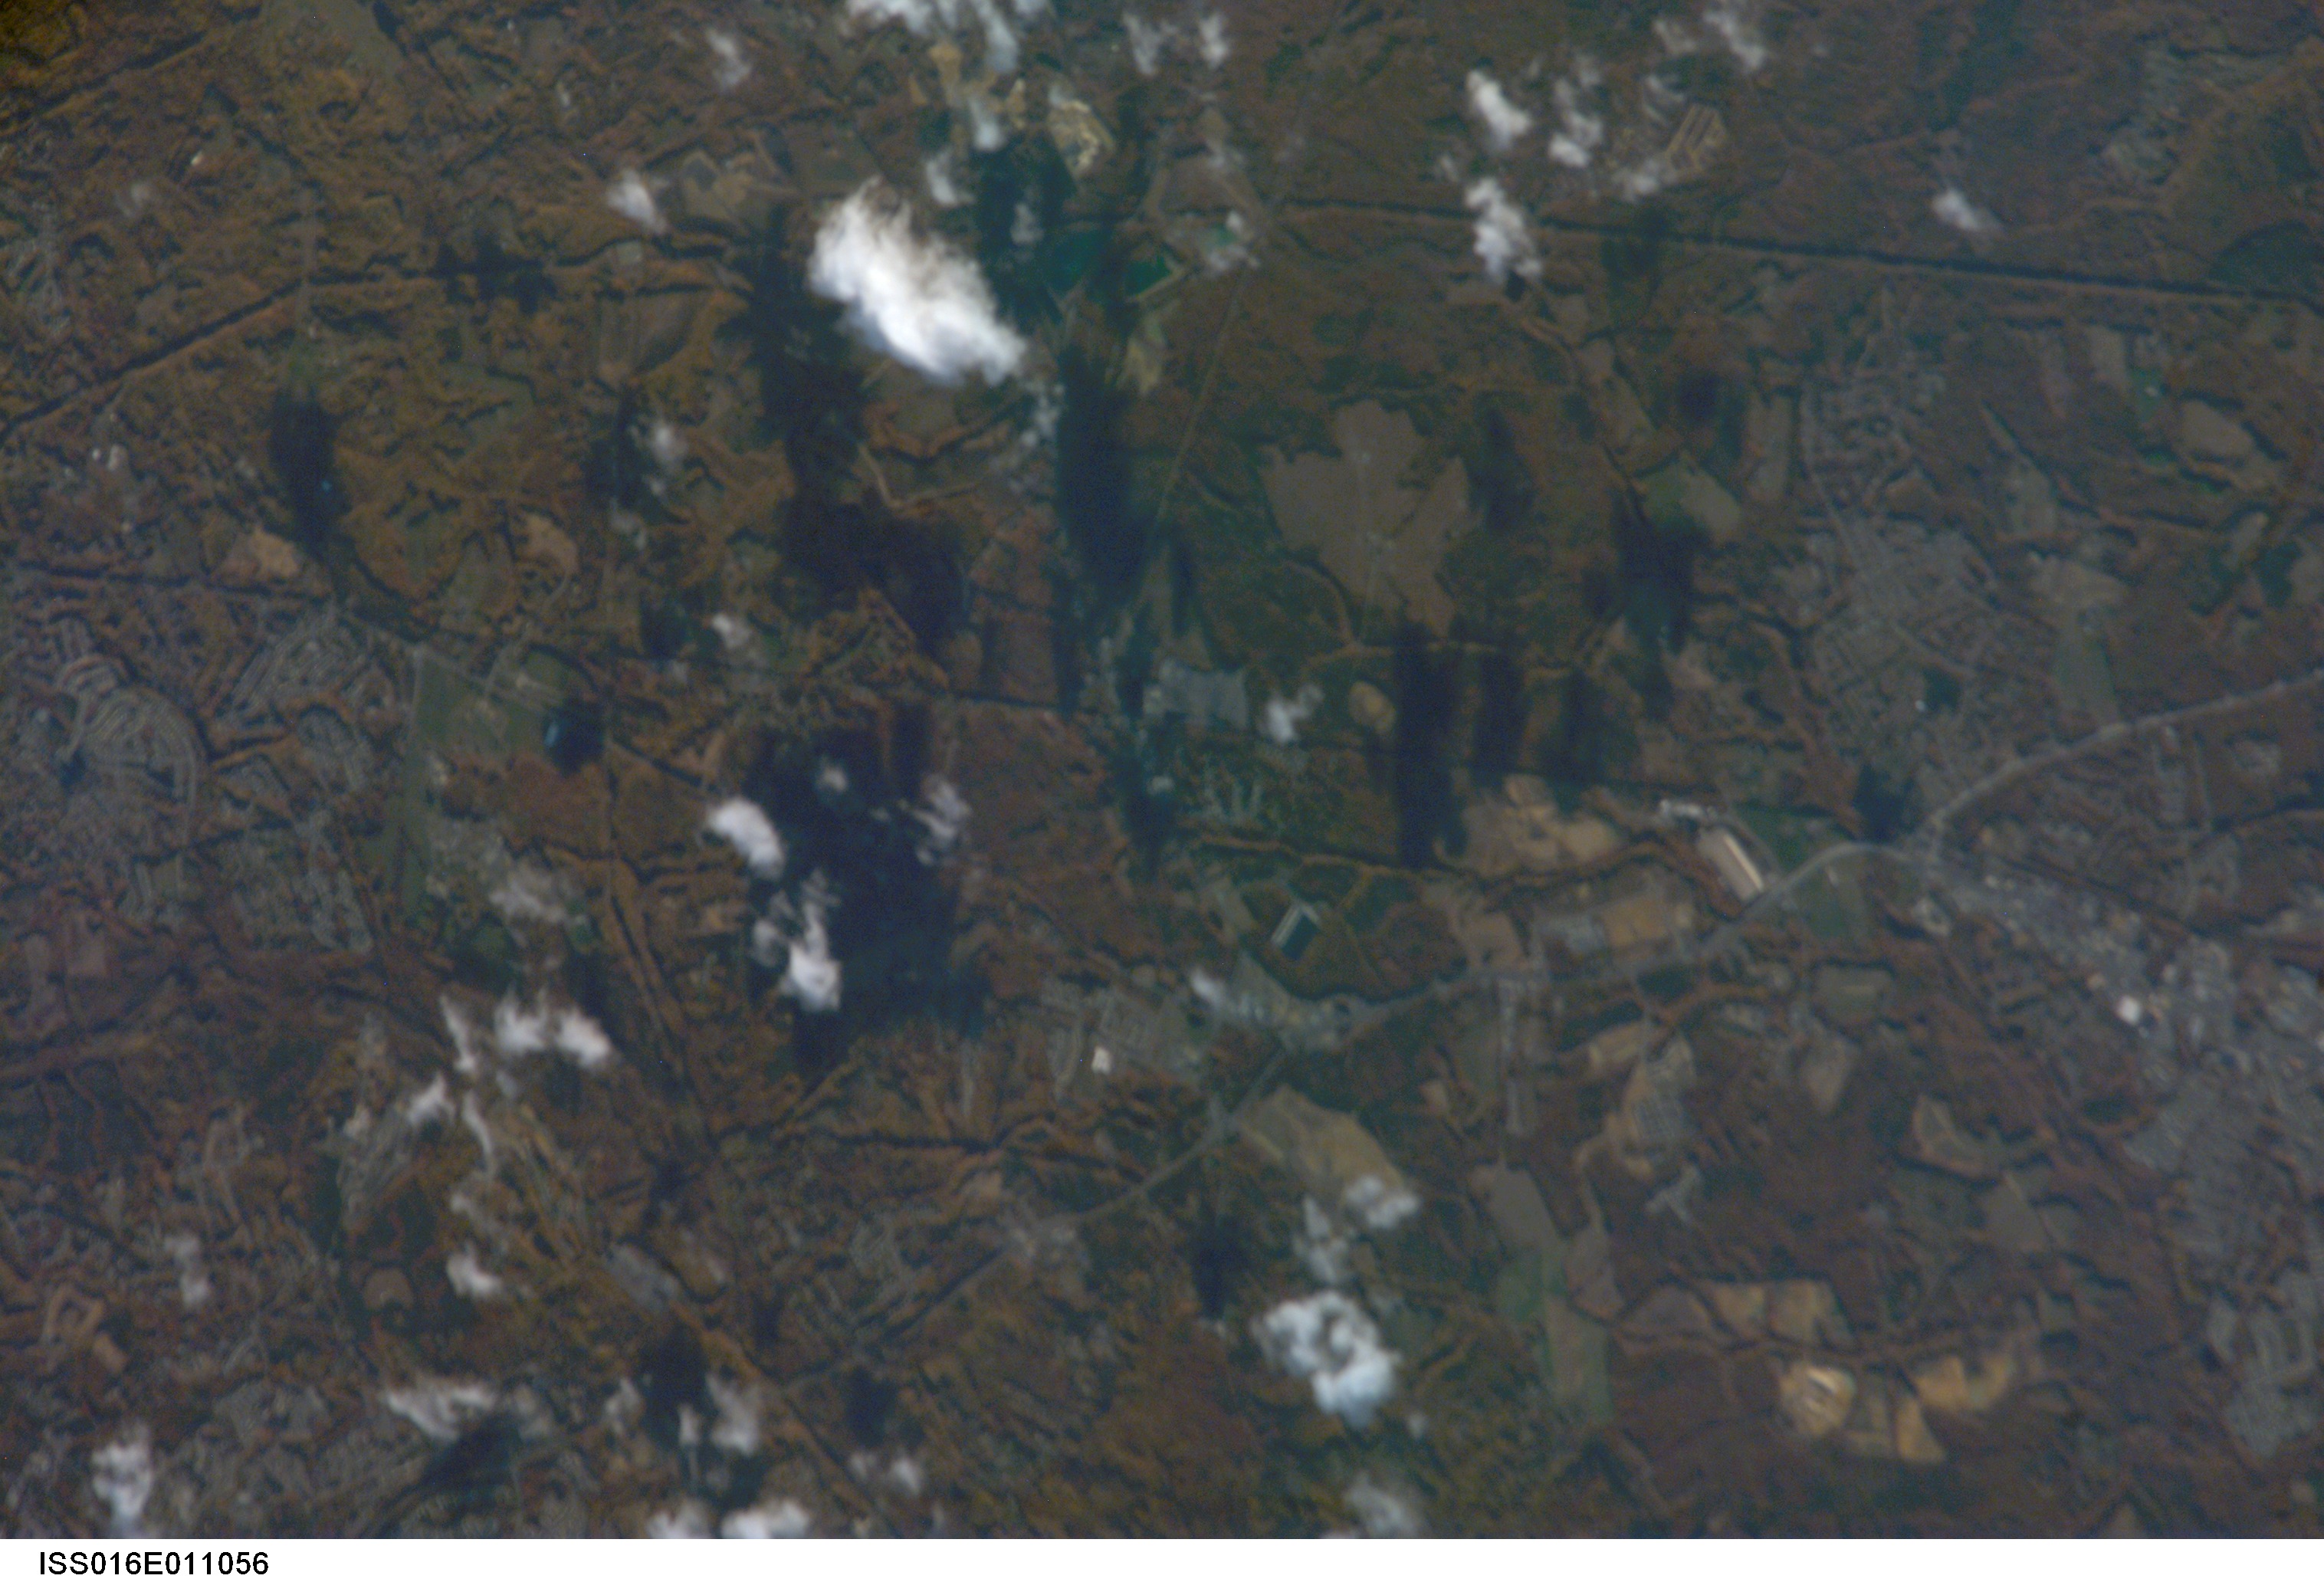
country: USA-MARYLAND
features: BRANDYWINE, FOREST, ROADS
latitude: 38.7
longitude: -76.8
